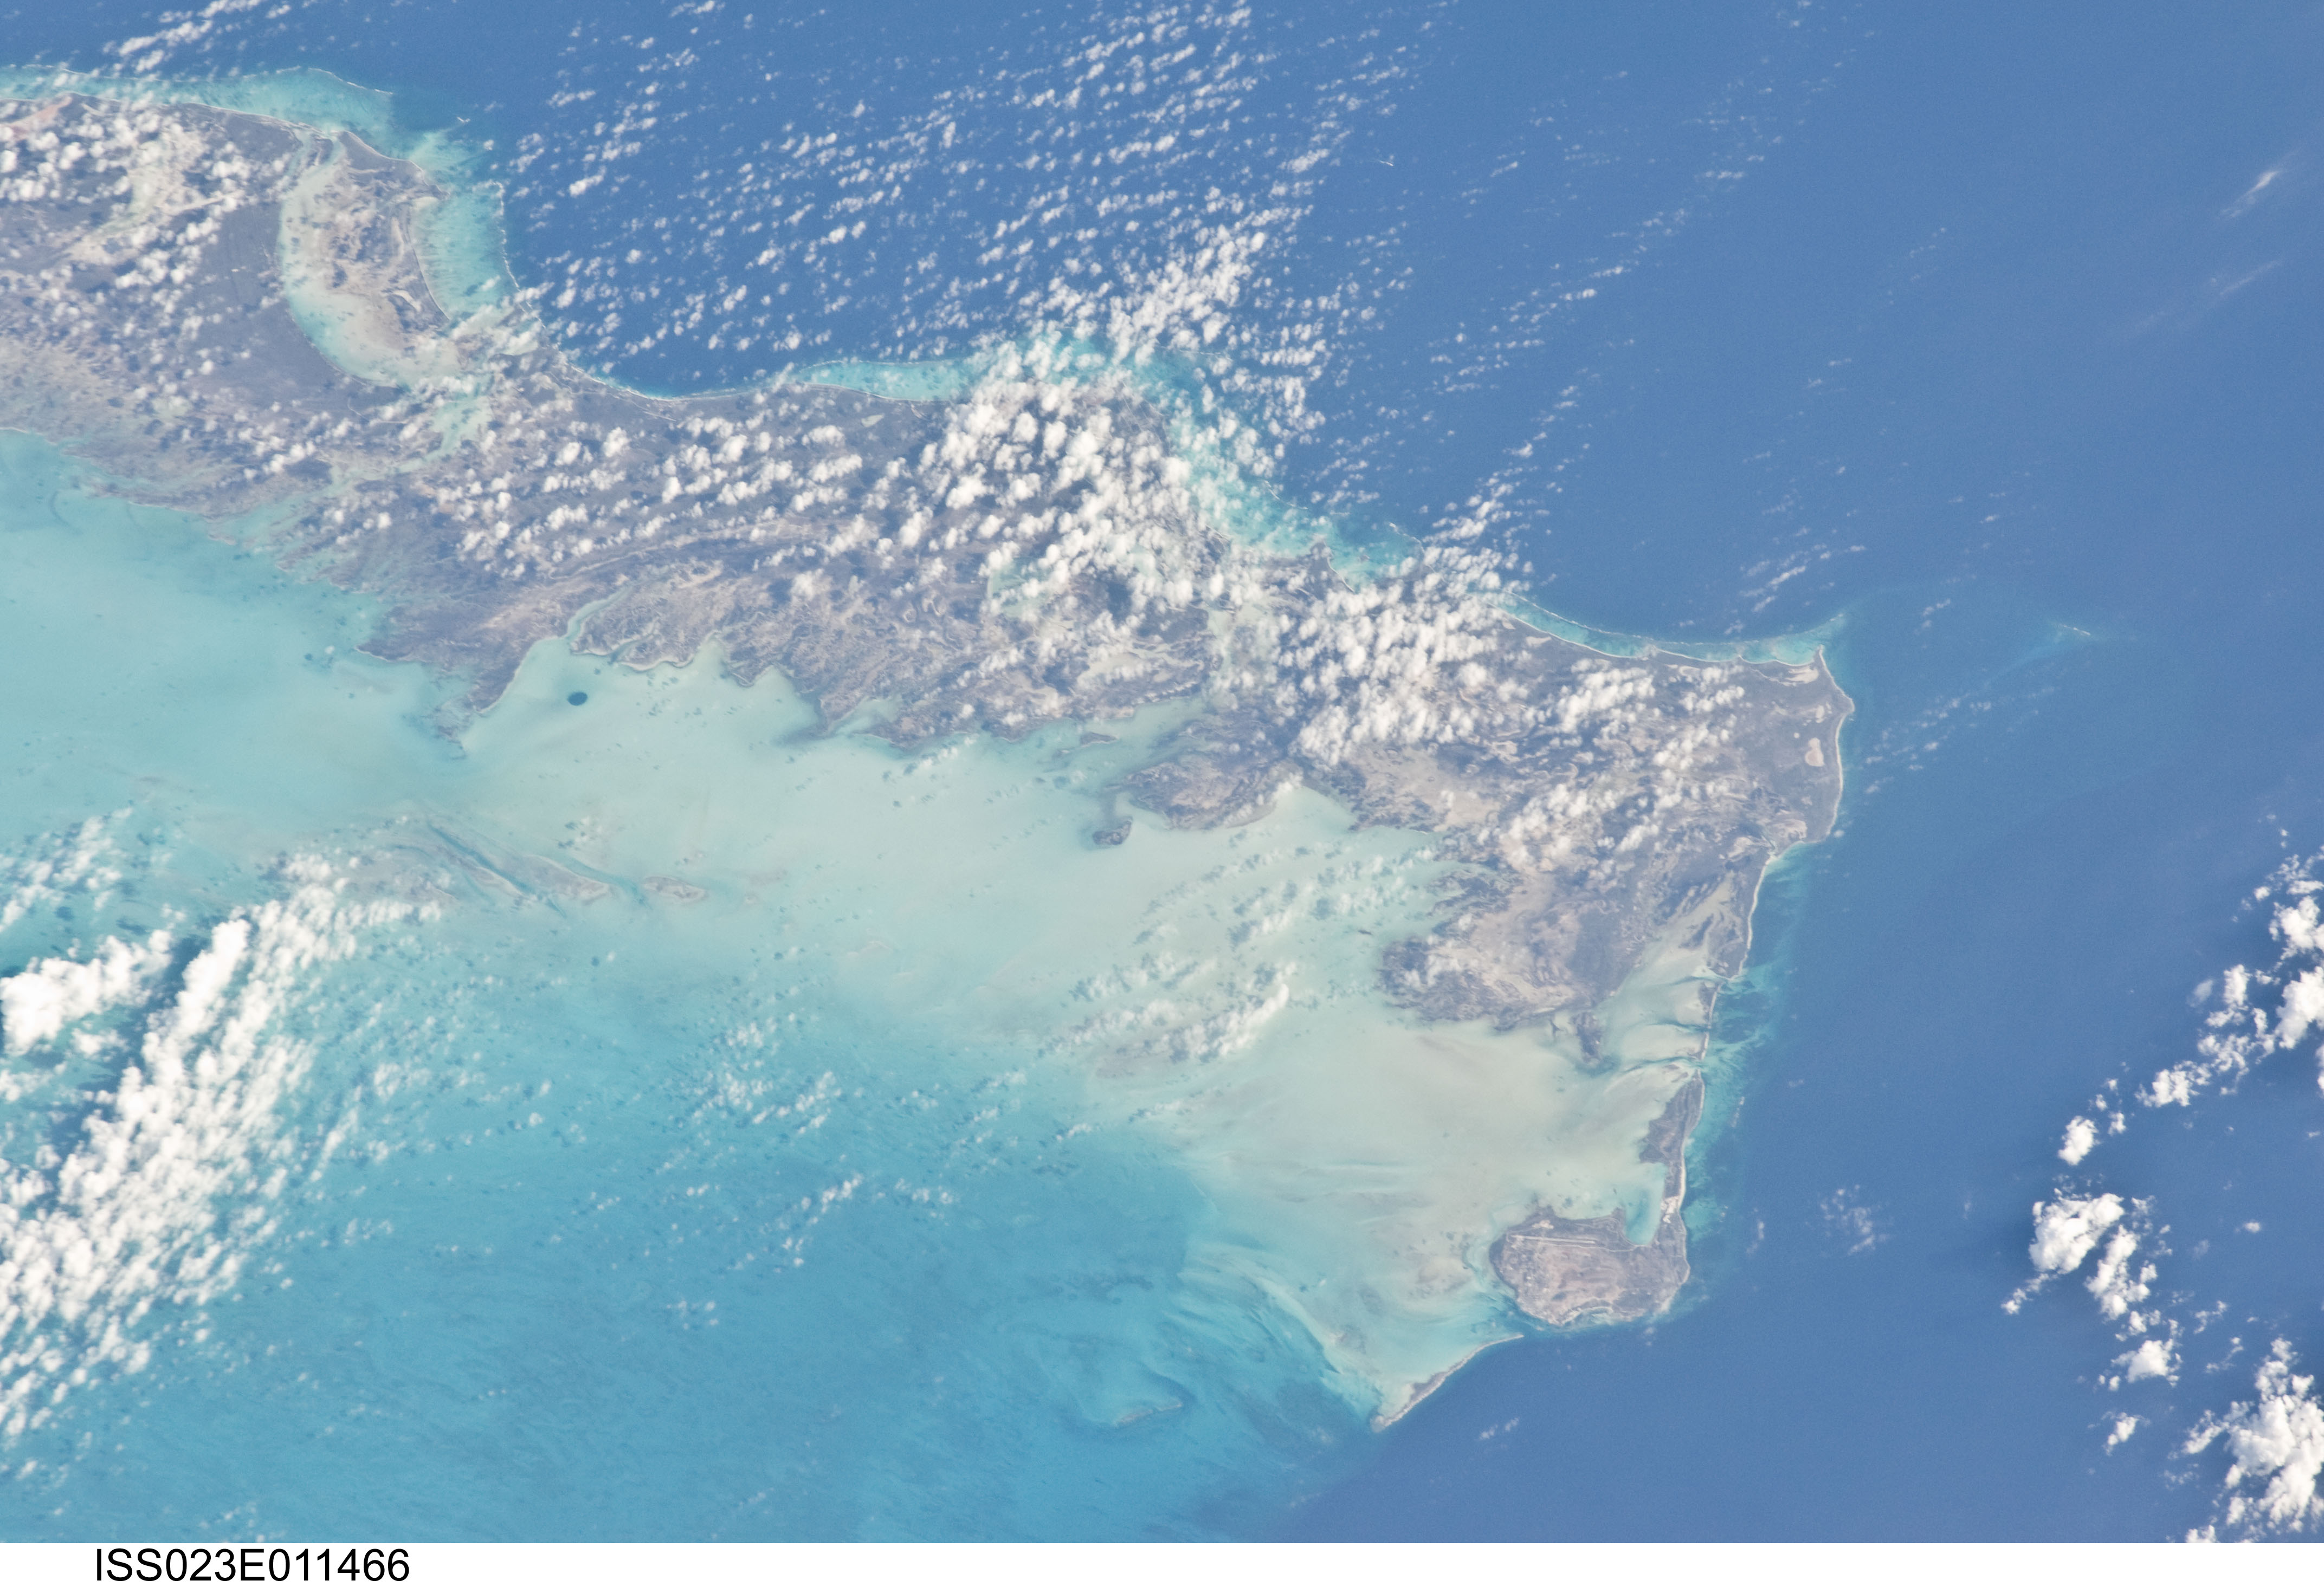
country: TURKS AND CAICOS IS.
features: CAICOS ISLANDS, BANK
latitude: 21.6
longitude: -71.7
